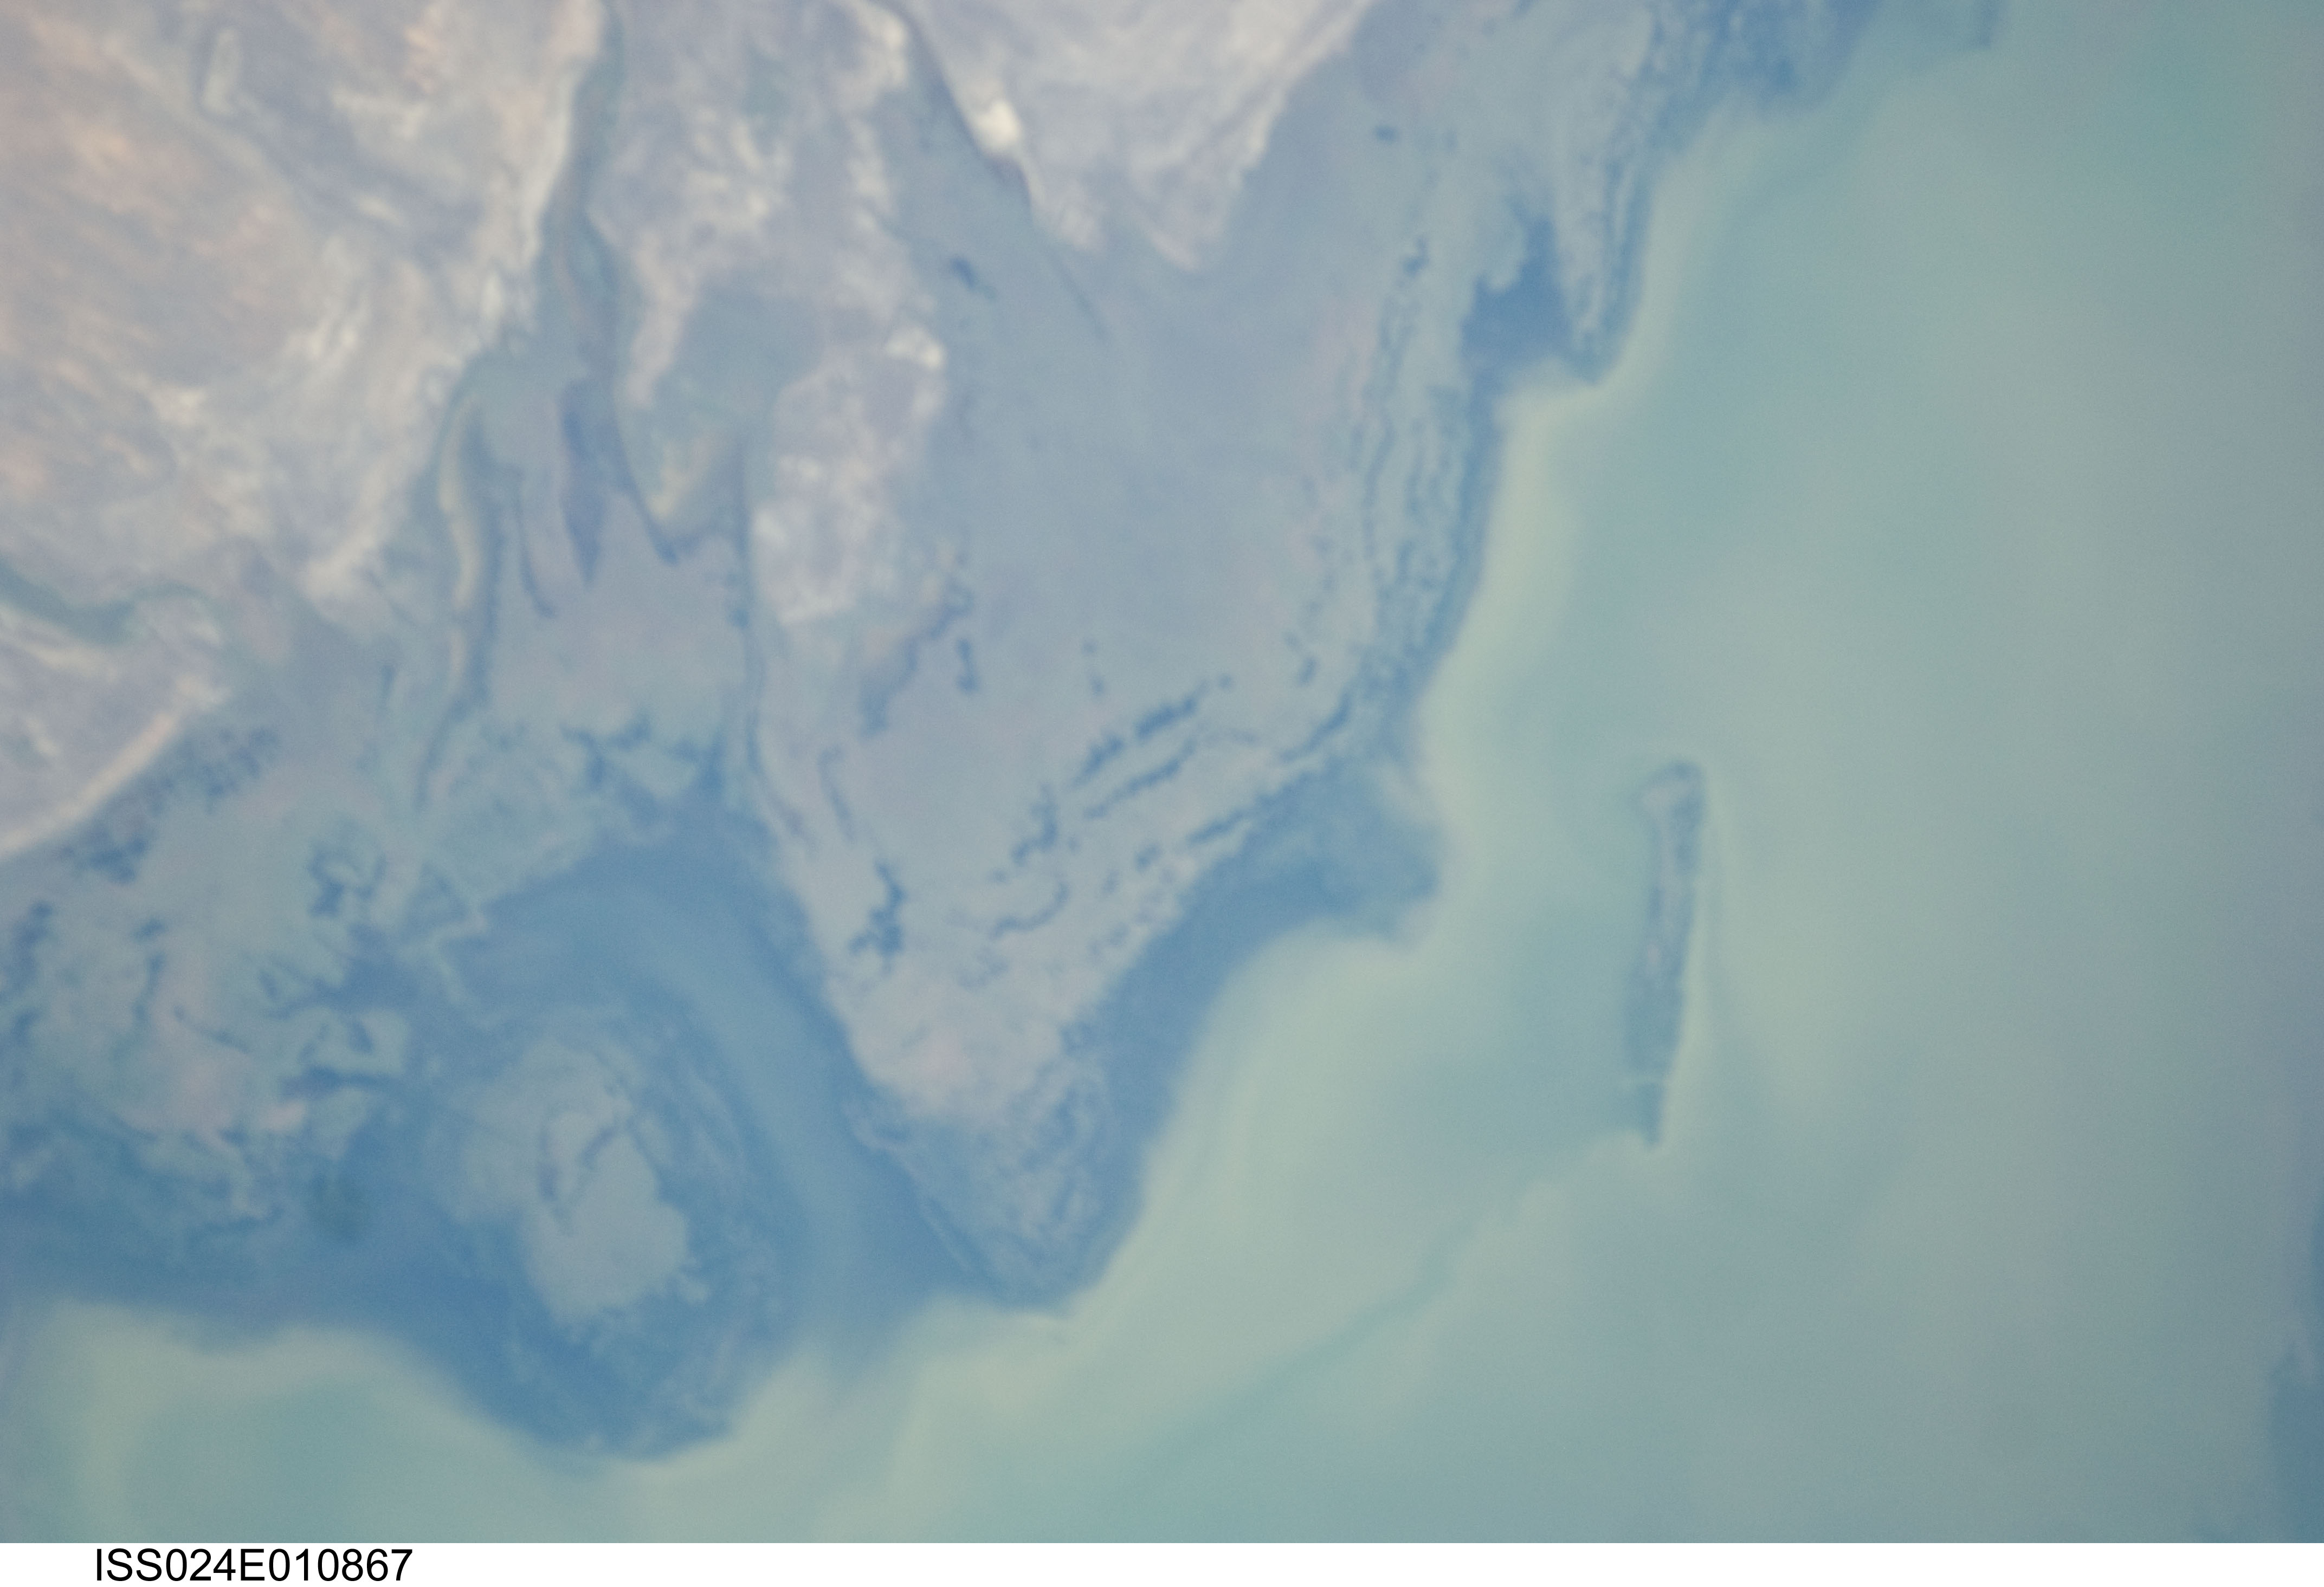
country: RUSSIAN FEDERATION
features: OSTROV MORISTYY, SOFT
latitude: 44.8
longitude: 47.1
